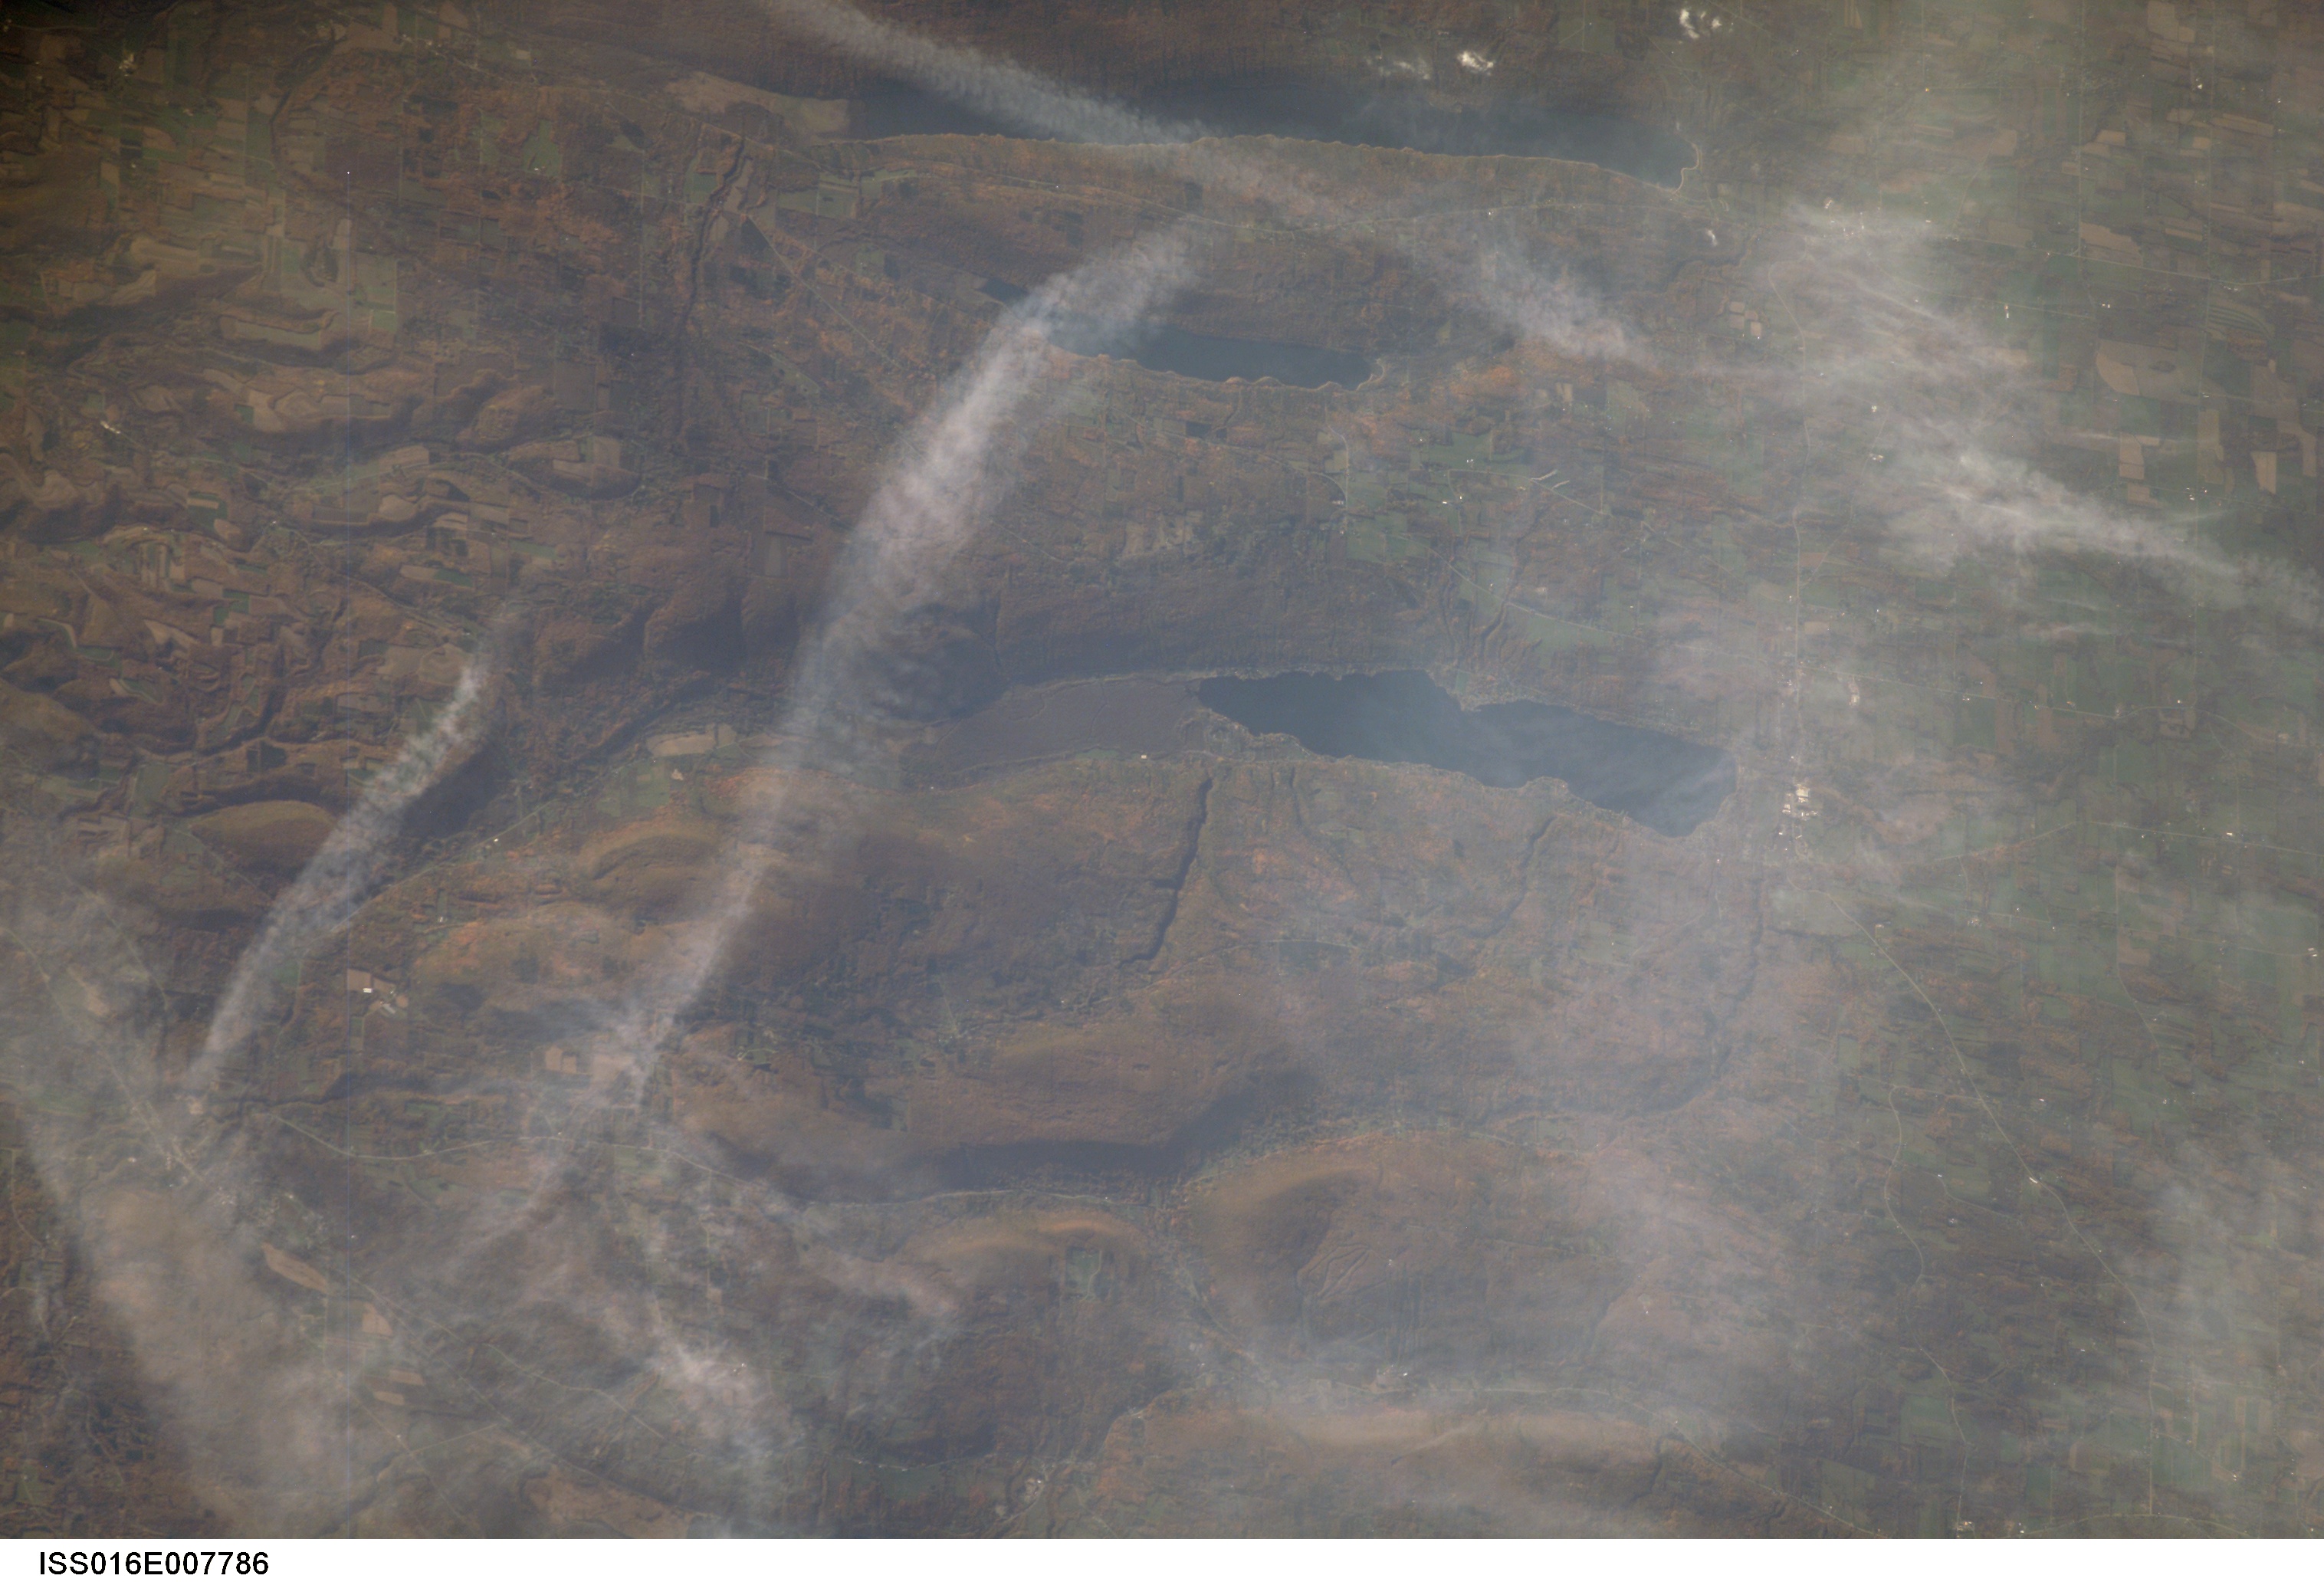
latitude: 42.7
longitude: -77.5
